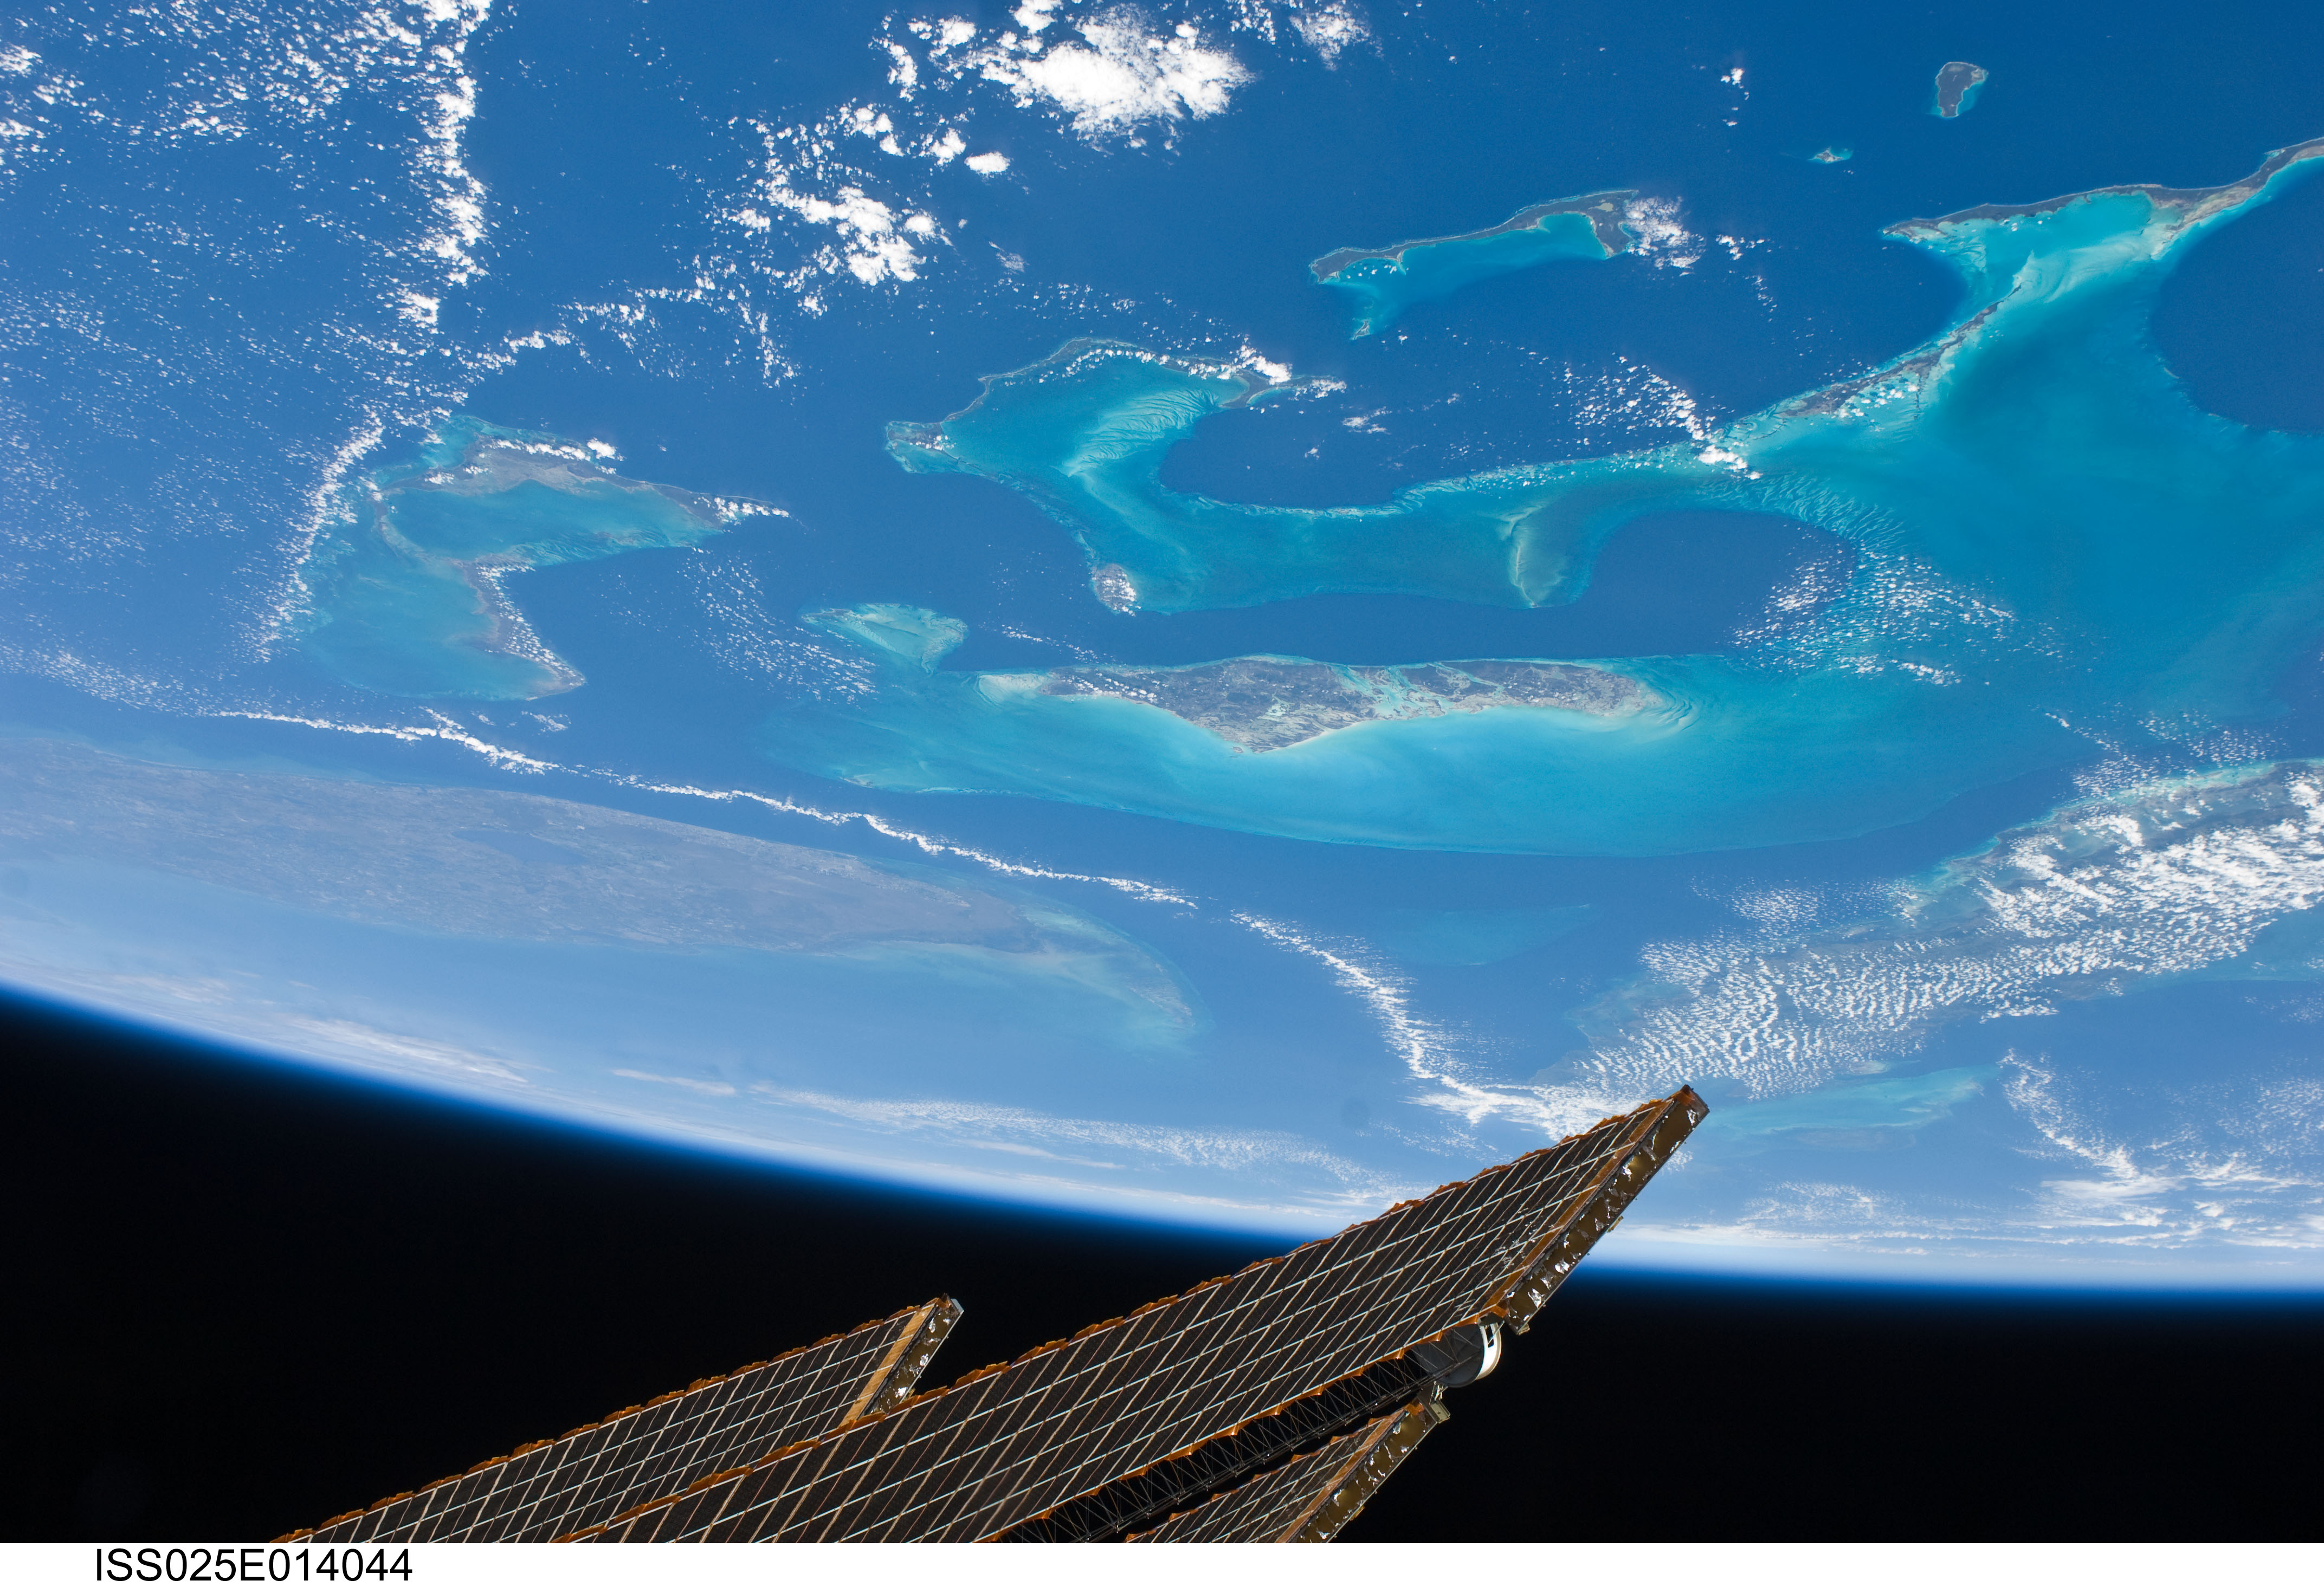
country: BAHAMAS
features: PAN-ATLANTIC O., S. FLORIDA, ANDROS I., N. CUBA, ISS
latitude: 25.0
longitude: -78.0
